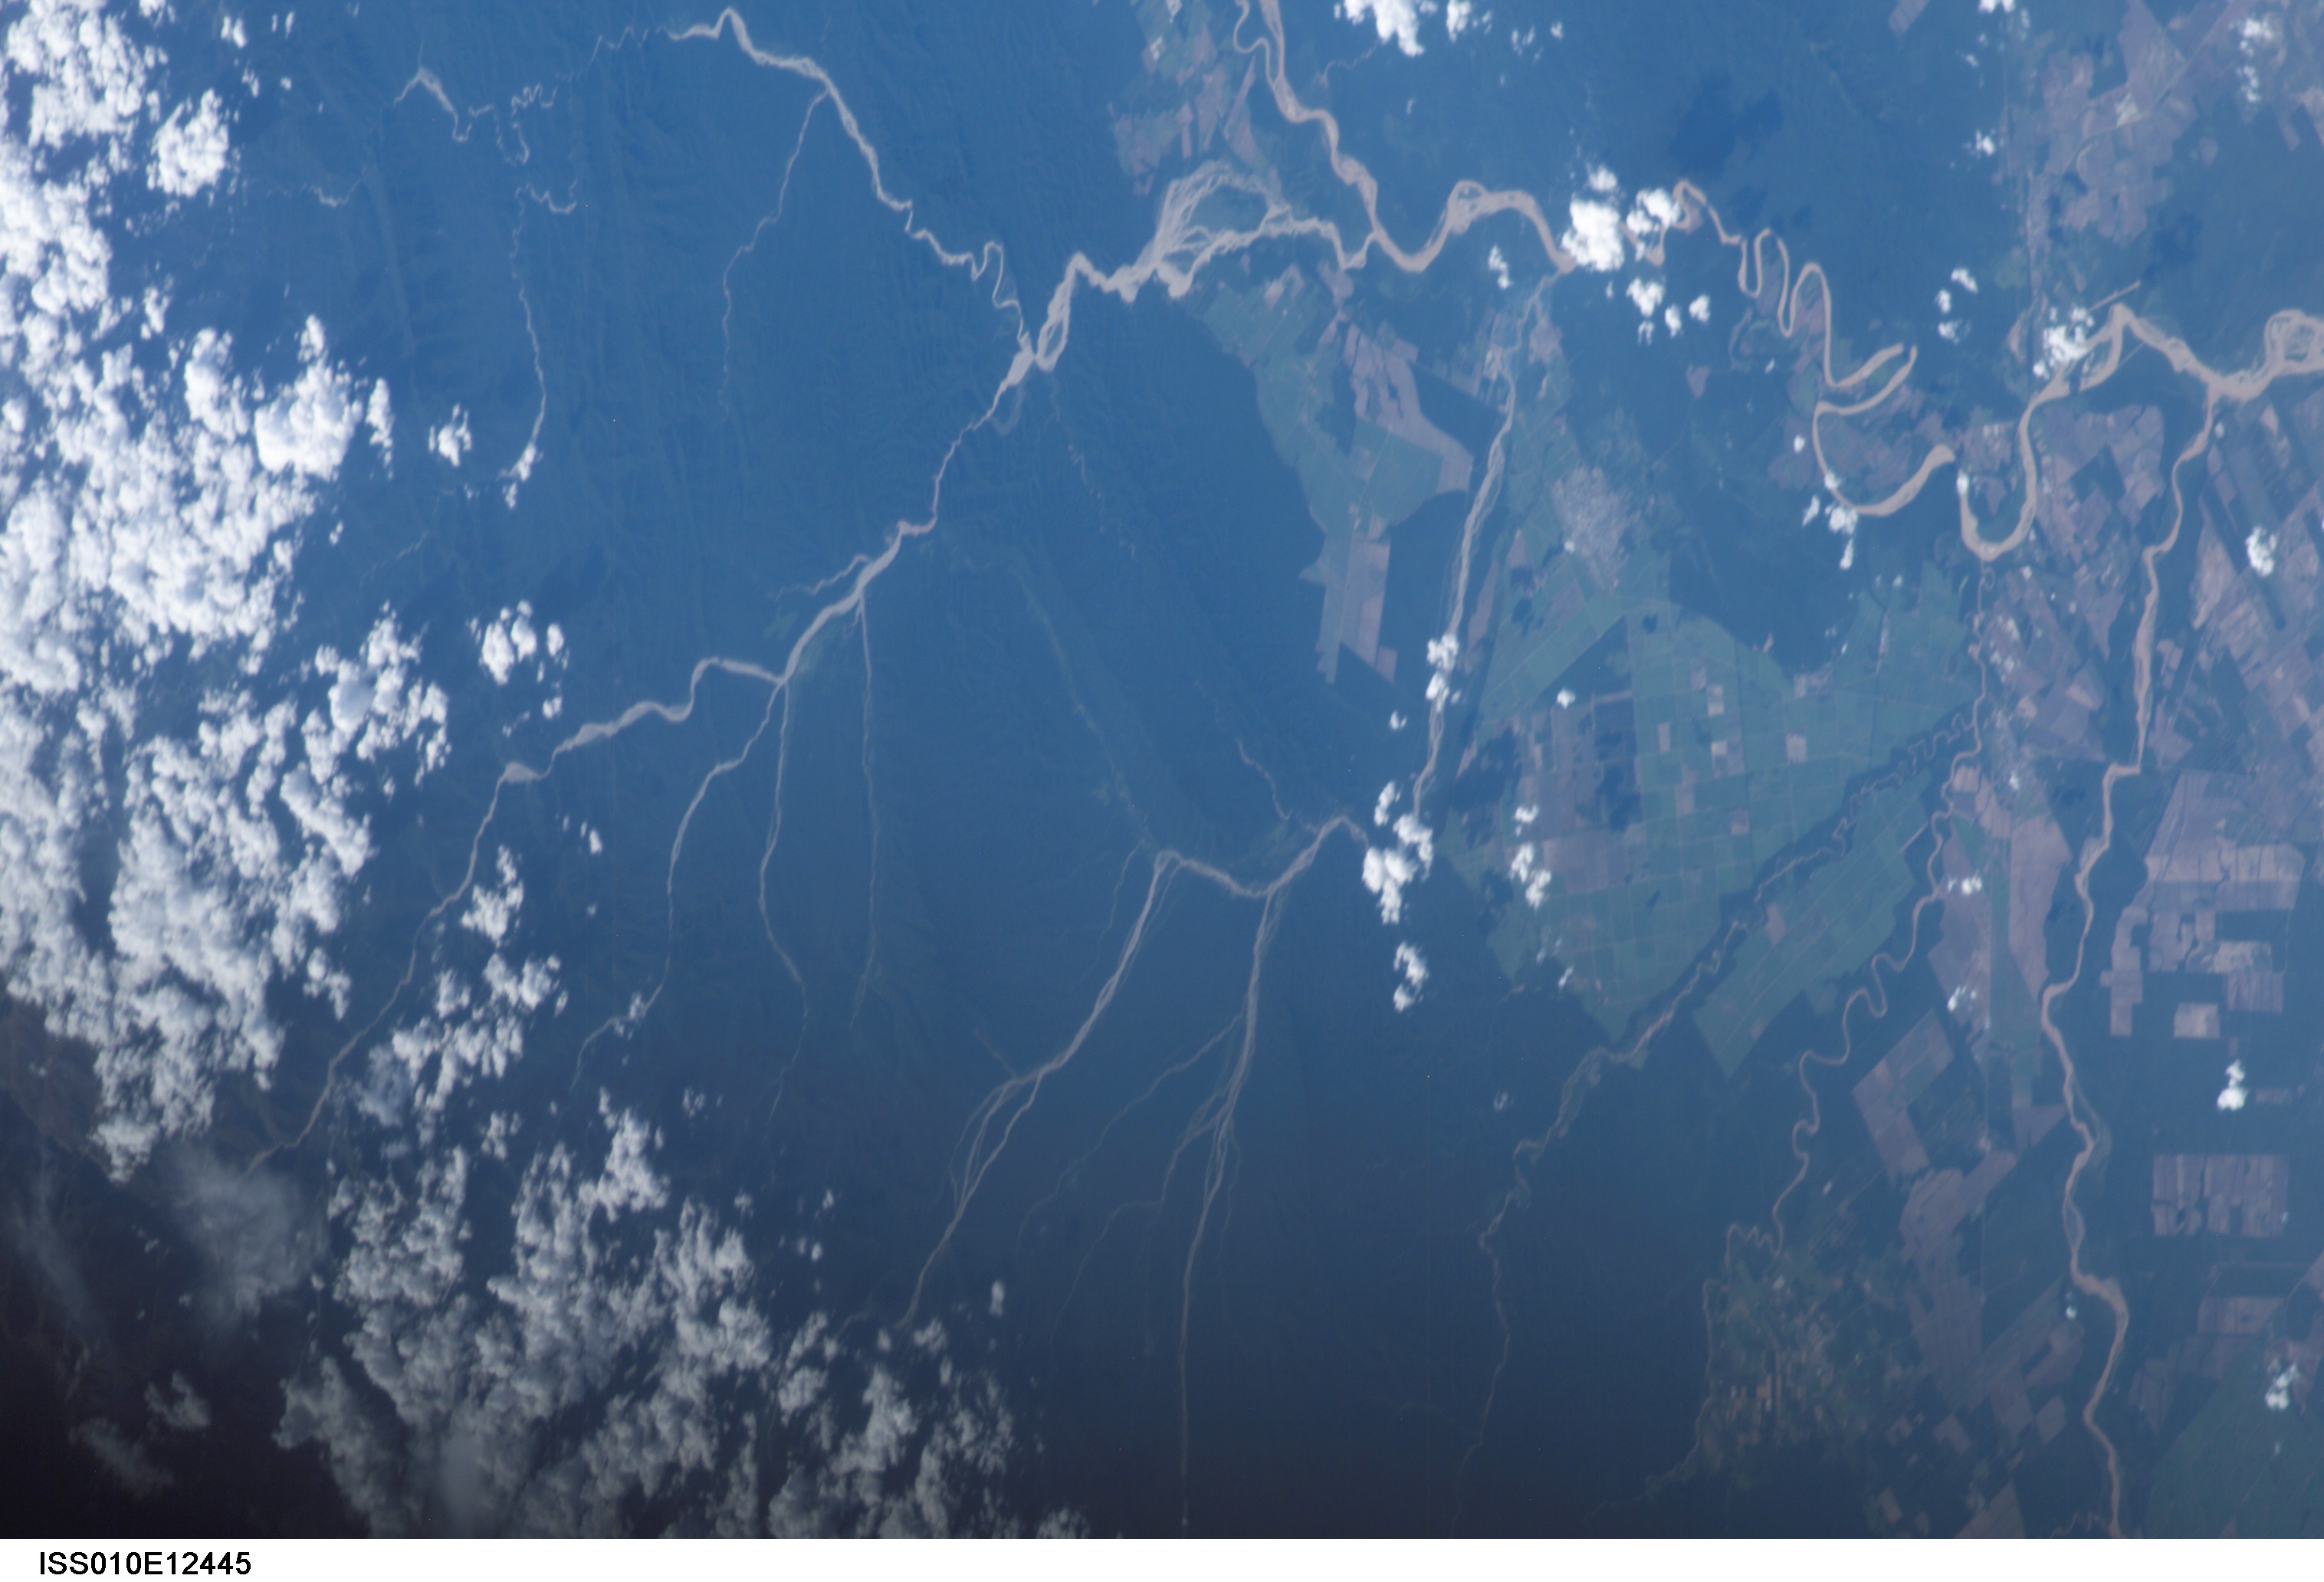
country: ARGENTINA
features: BERMEJO R., MTS., AGR
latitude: -23.0
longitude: -64.5
